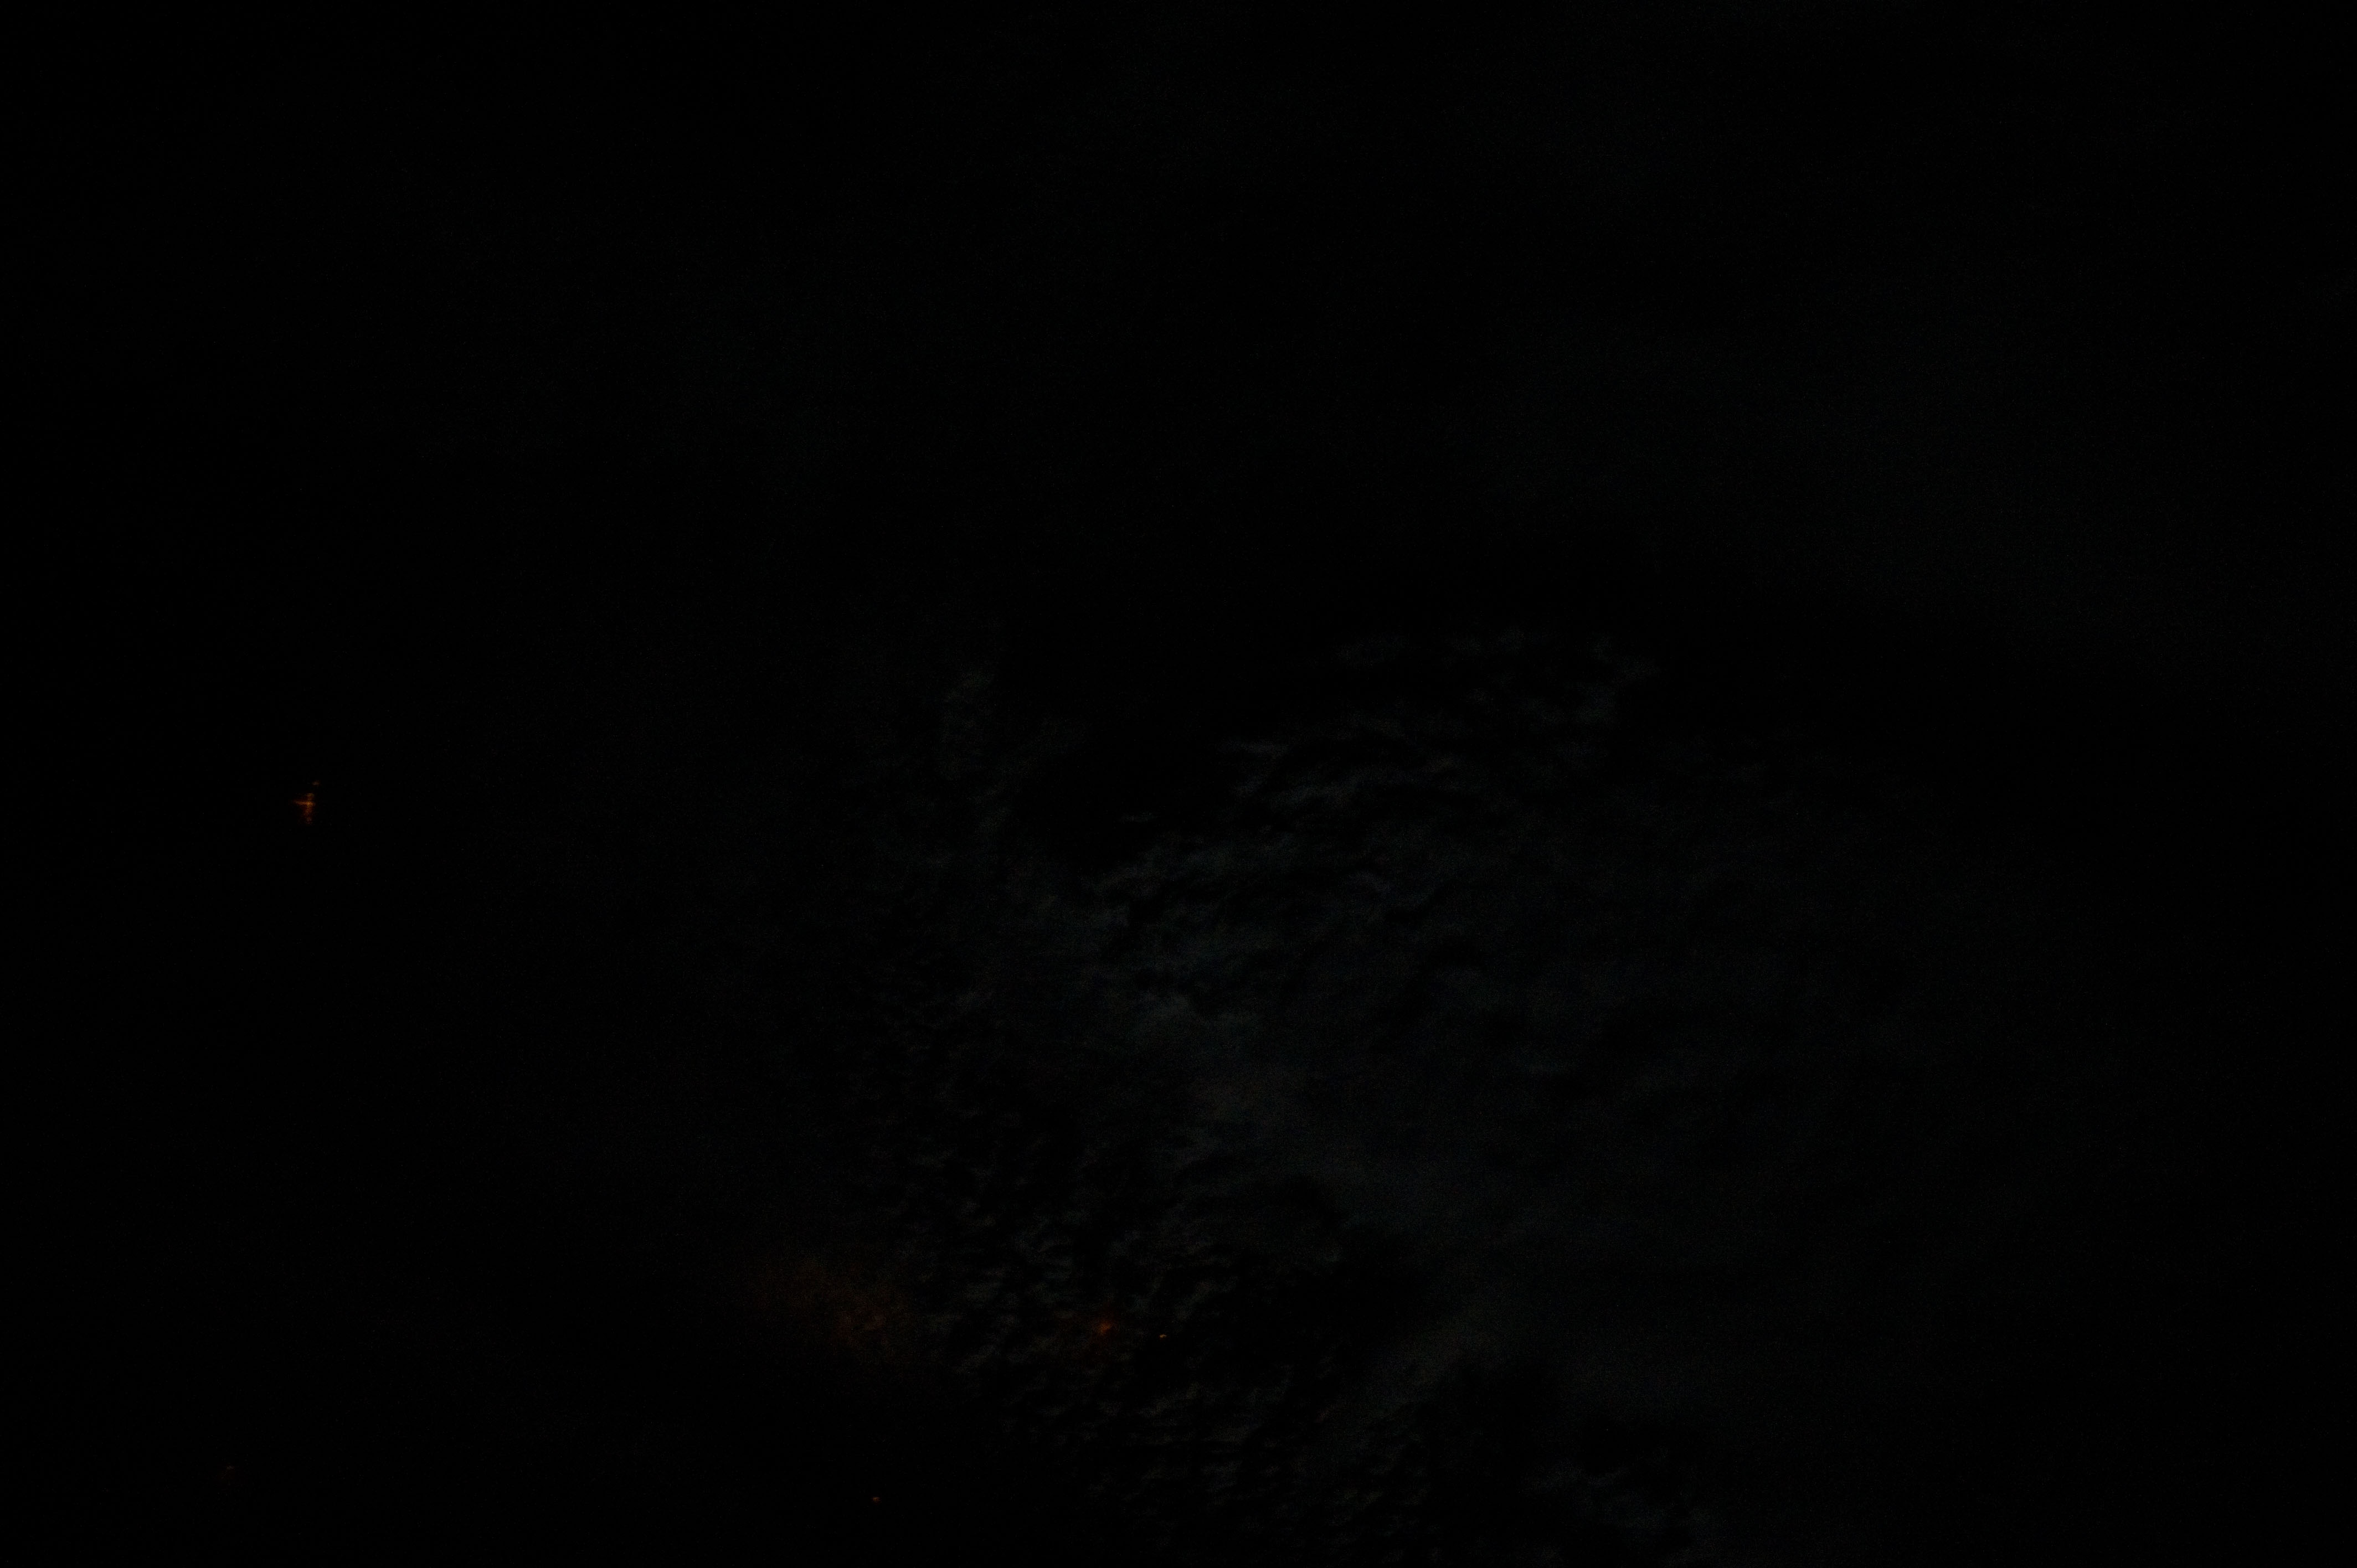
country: USA-OKLAHOMA
